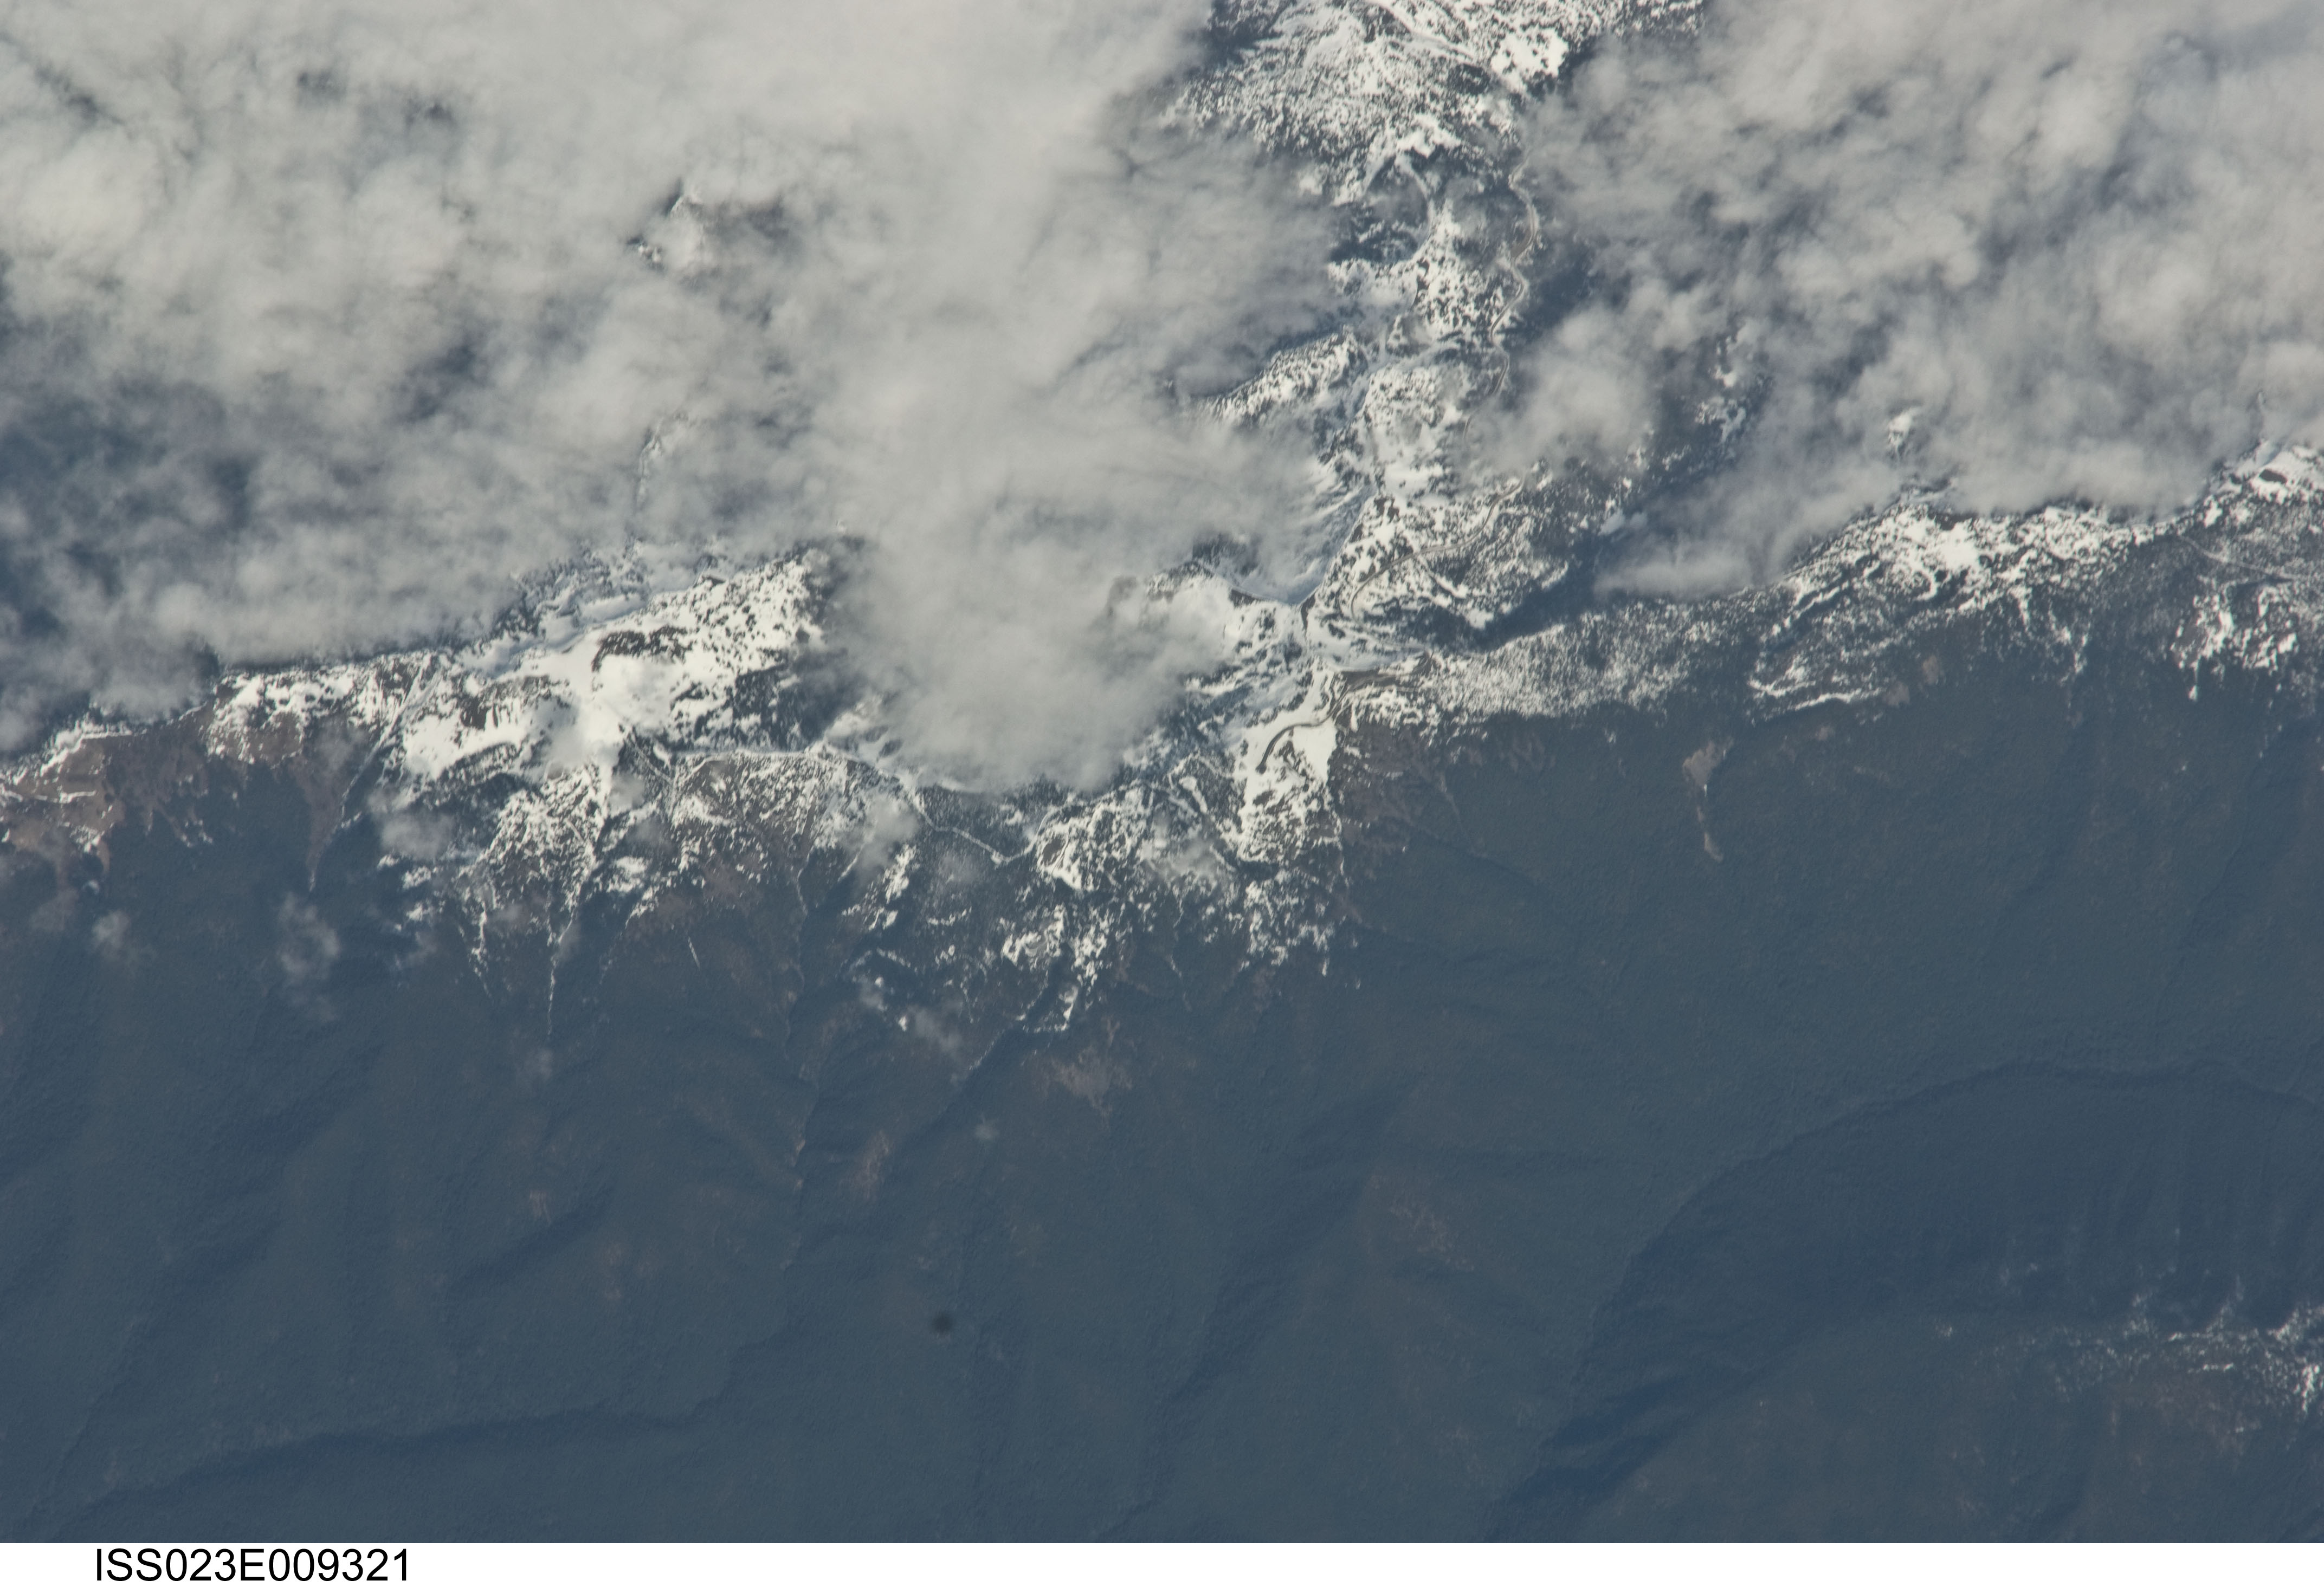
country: USA-WASHINGTON
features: HURRICANE RIDGE, OLYMPIC MTS., FOR.
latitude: 48.0
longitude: -123.5
